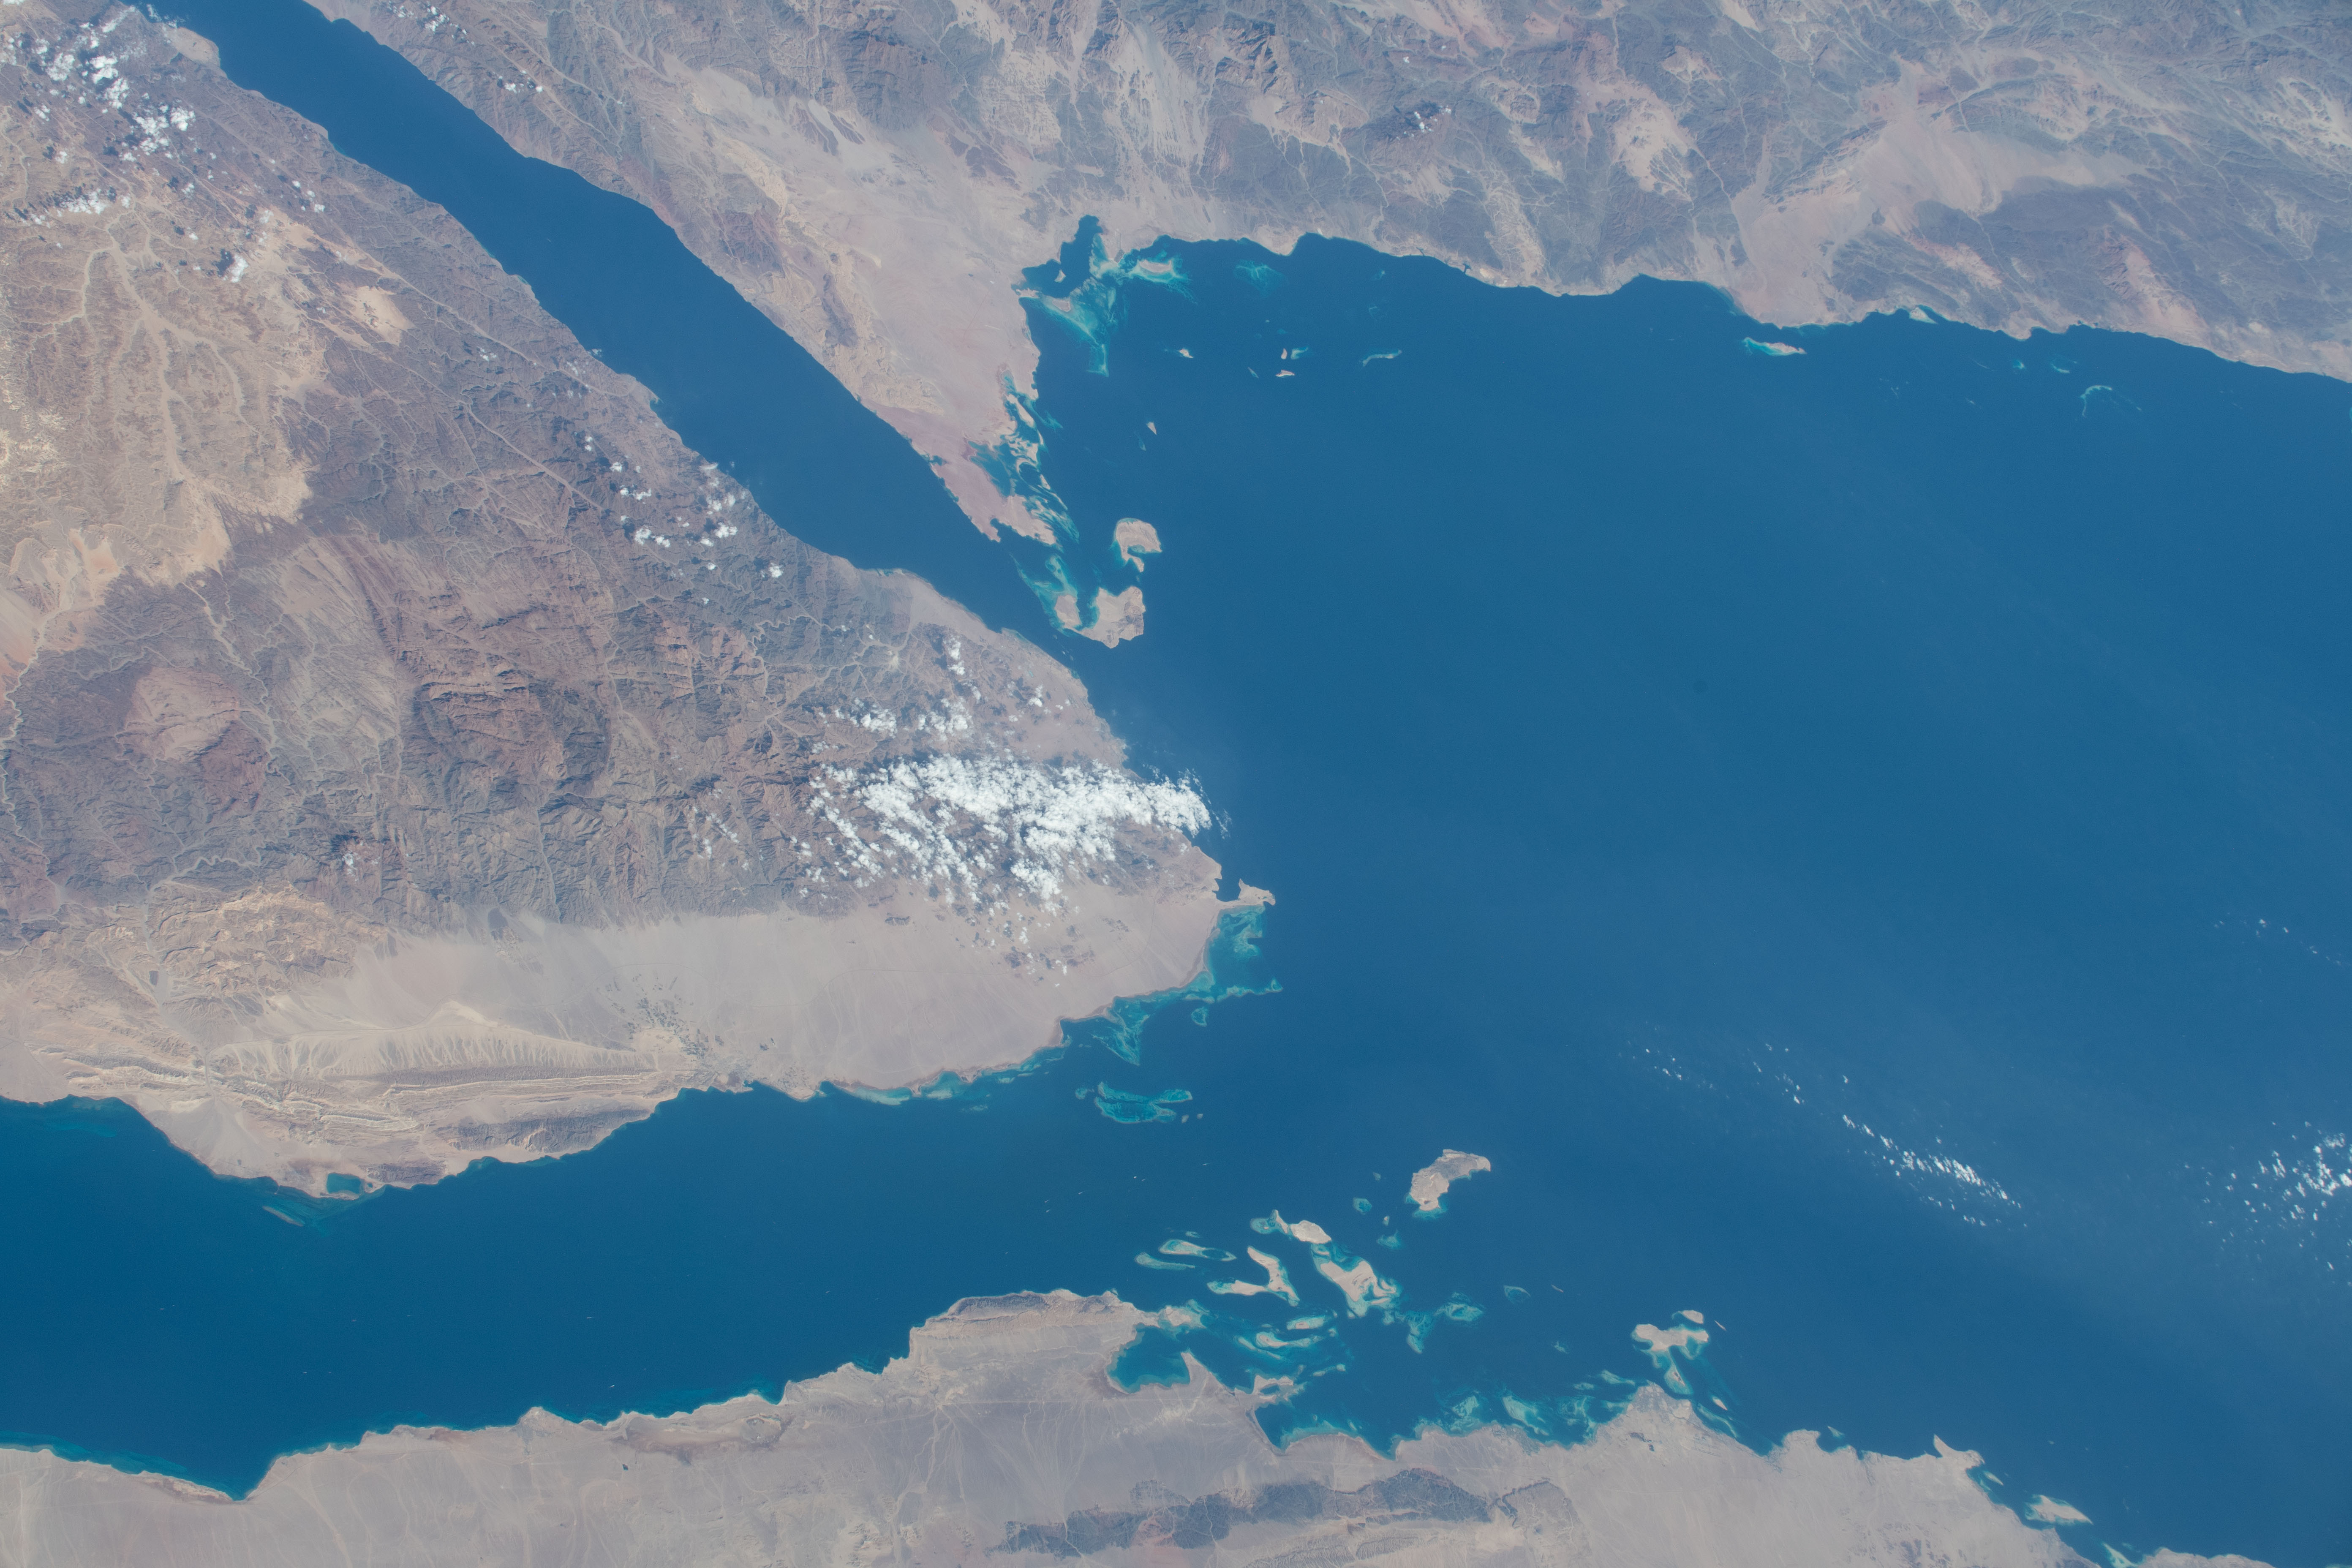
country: EGYPT
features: RED SEA, RAS MOHAMMED, SHARM EL SHEIKH, NABQ, GULF OF AQABA, GULF OF SUEZ
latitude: 27.8
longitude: 34.2
